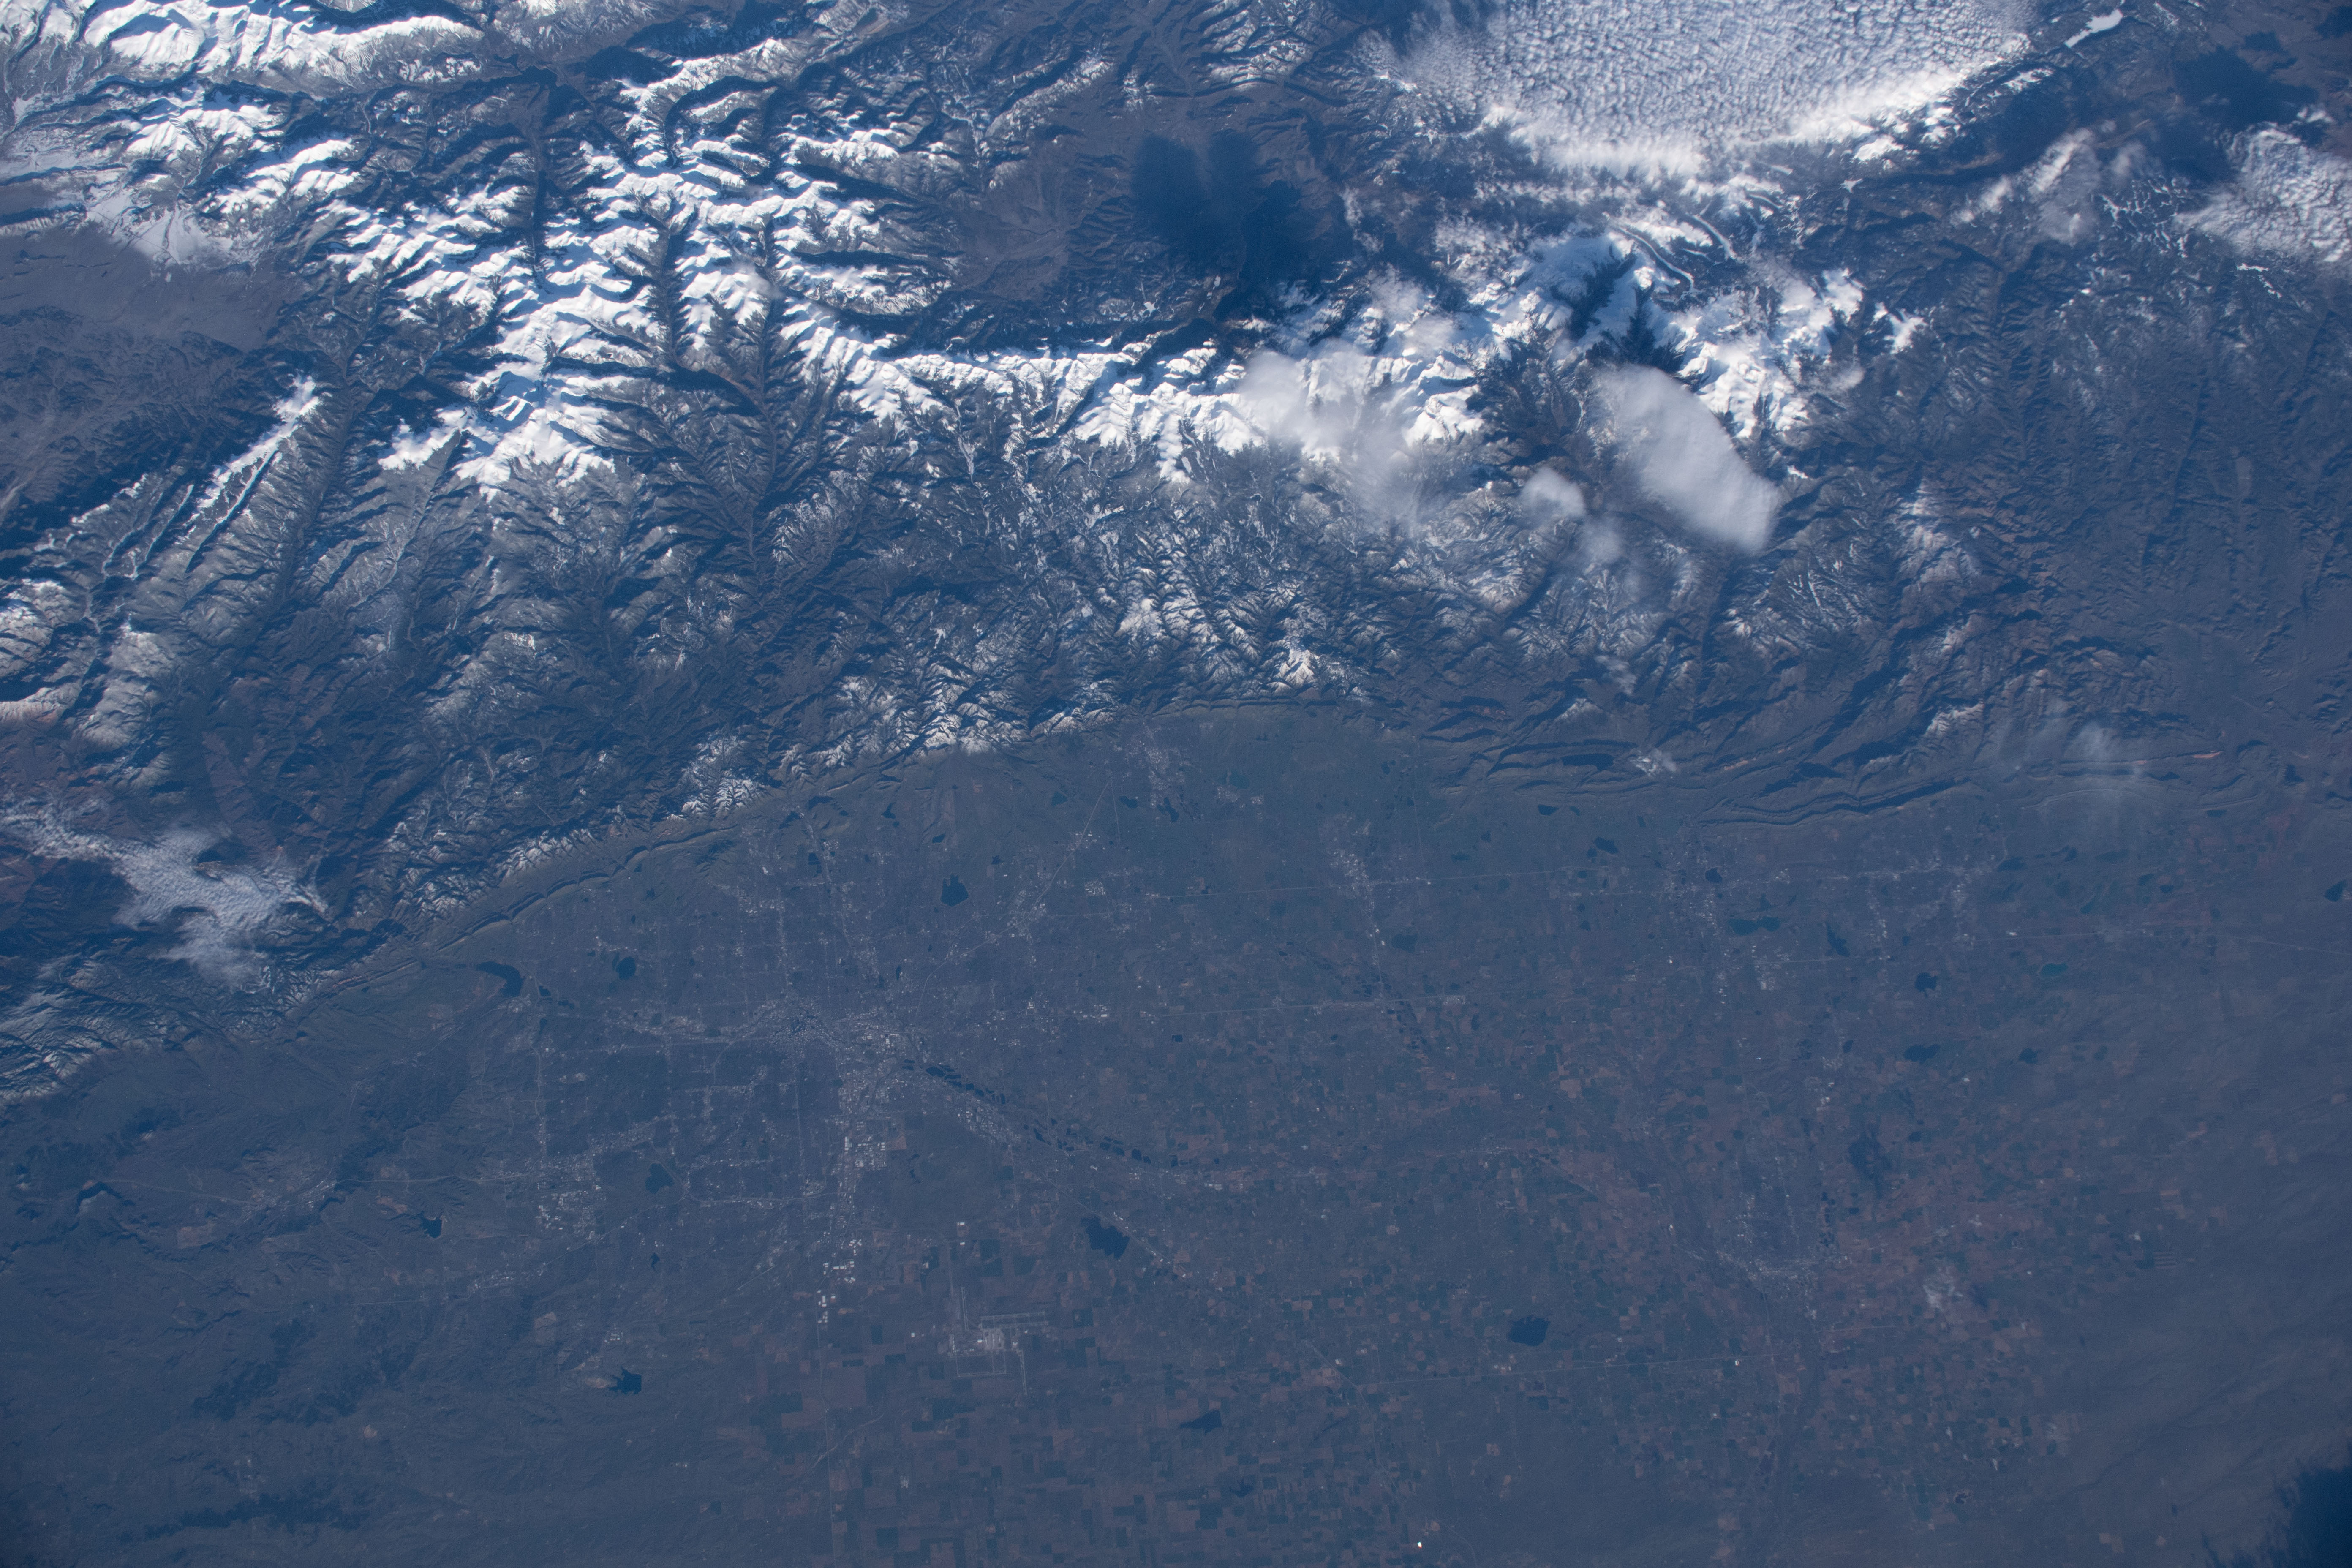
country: USA-COLORADO
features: ROCKY MOUNTAINS, BOULDER
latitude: 40.0
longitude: -105.2
